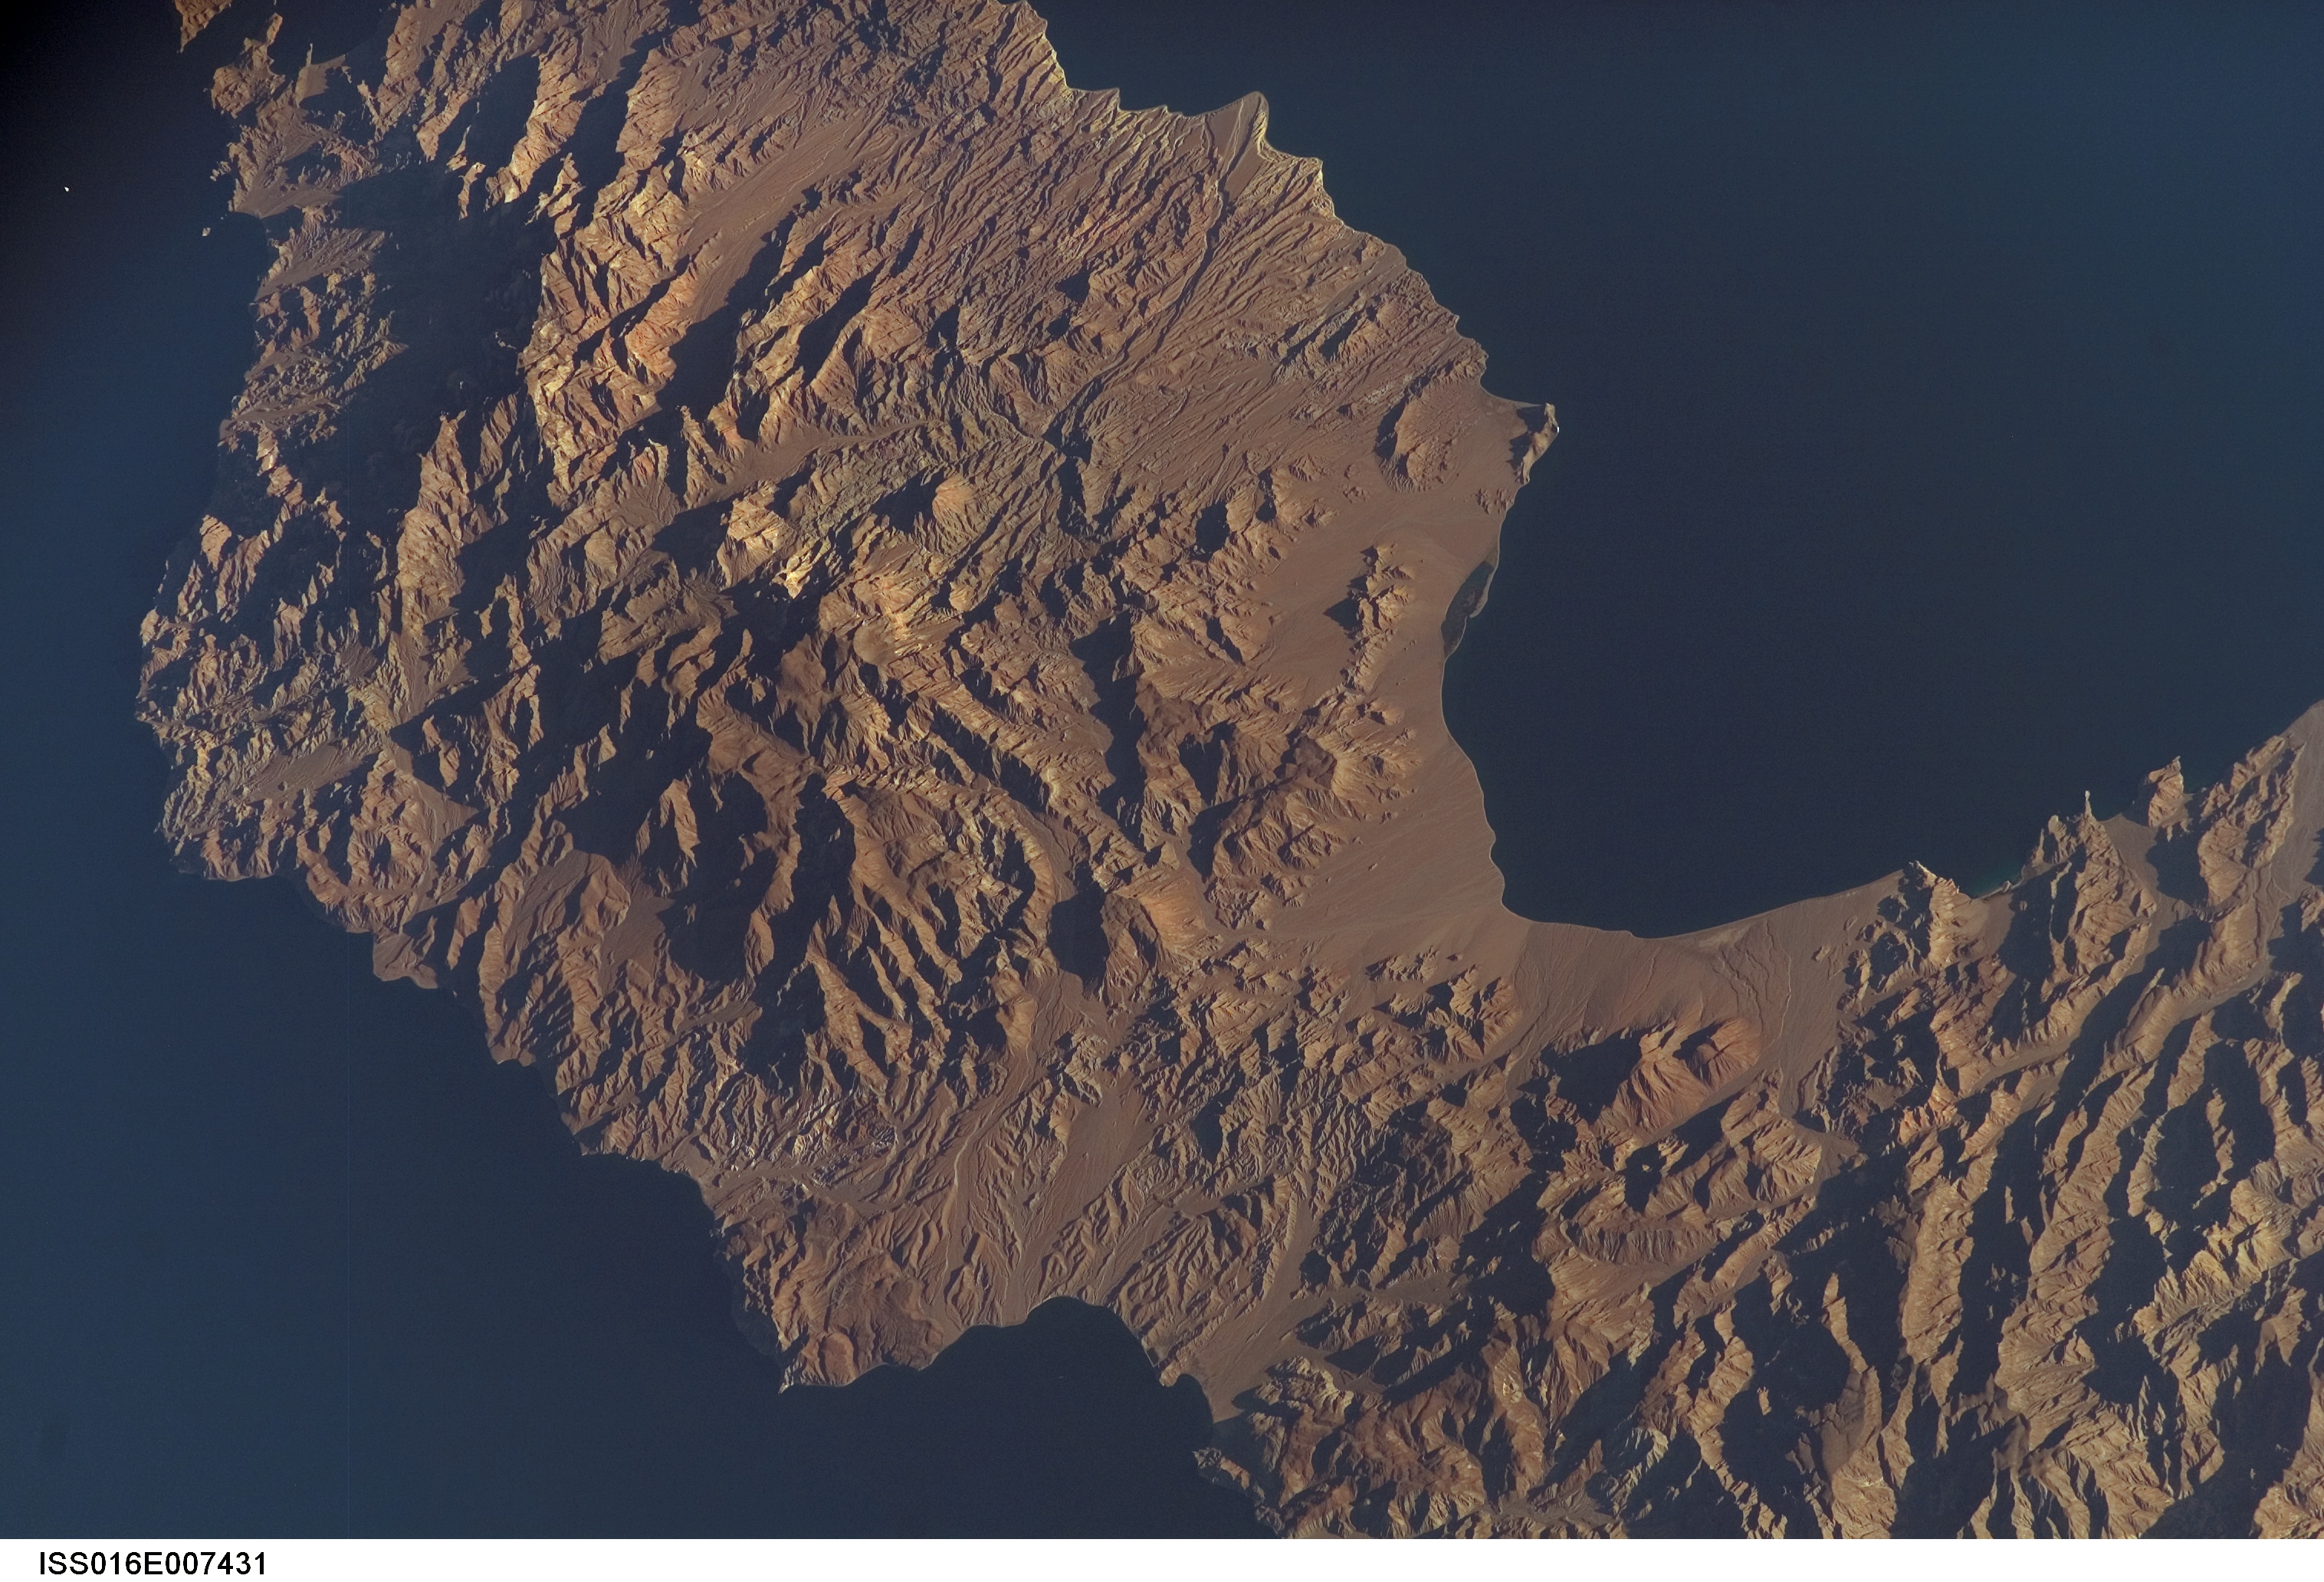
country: MEXICO
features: GUARDIAN ANGEL ISLAND
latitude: 29.4
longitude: -113.4
